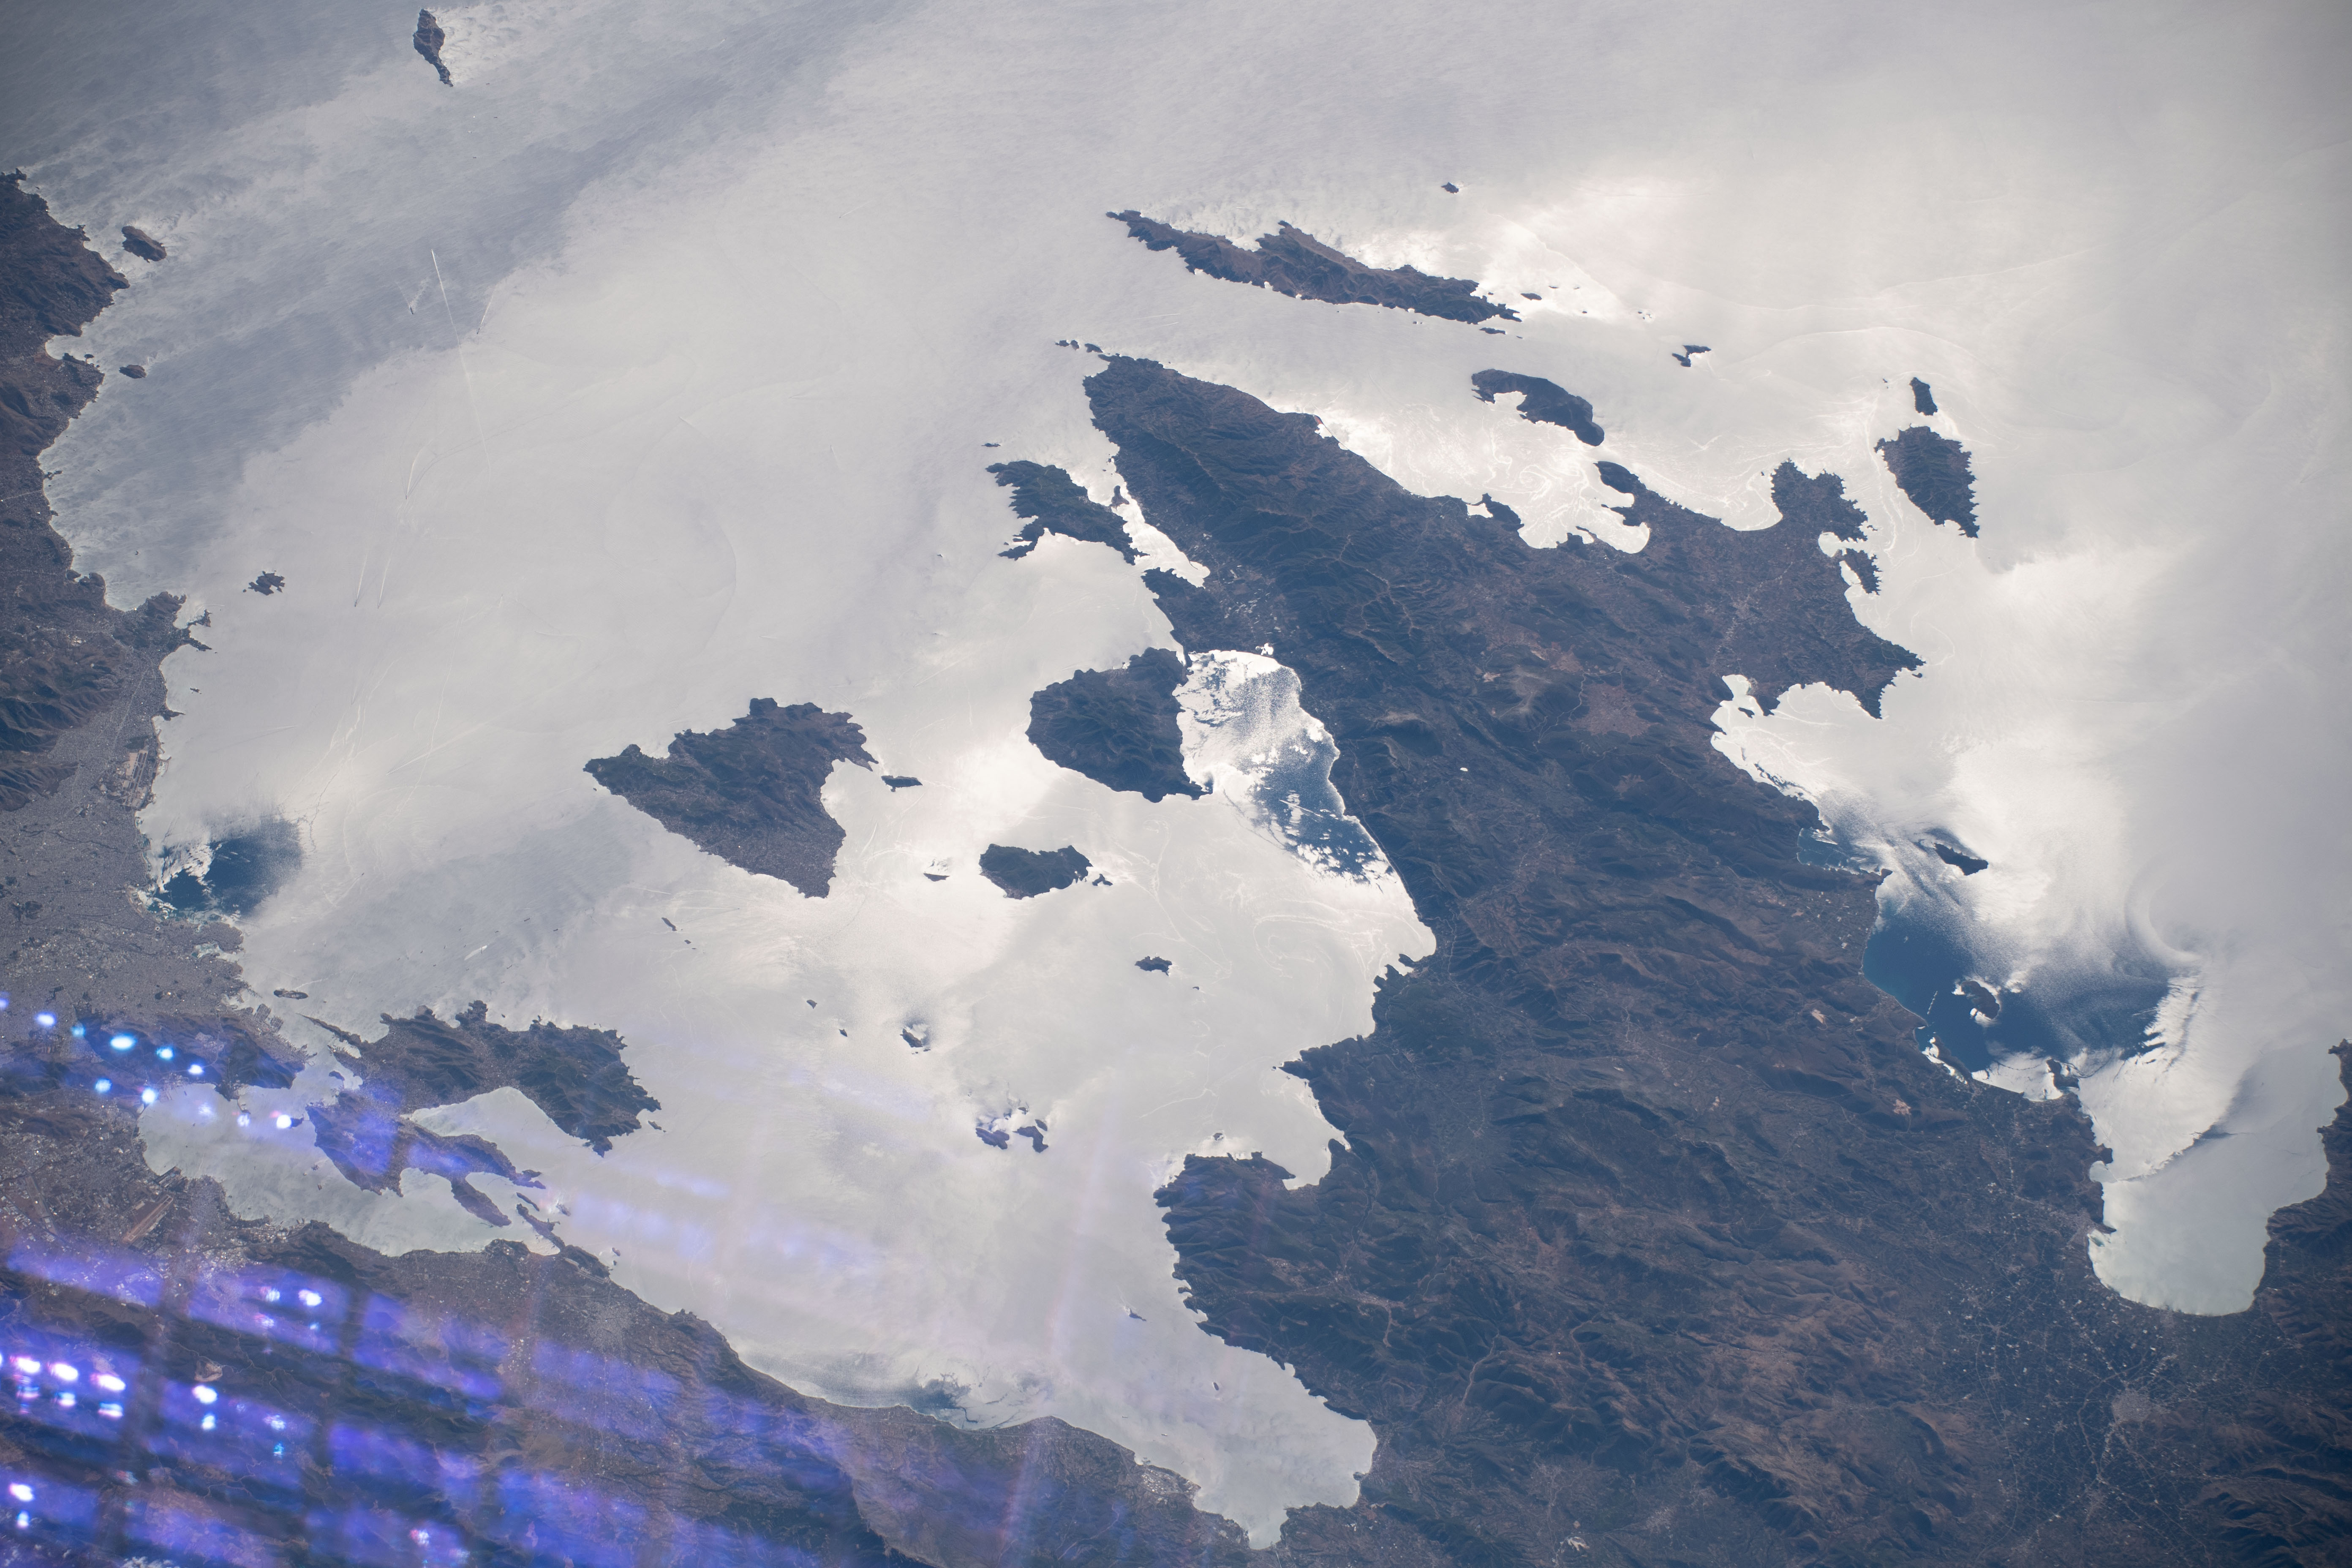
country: GREECE
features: PELOPONNISOS DYTIKI ELLADA KE LONIO, AIGINA
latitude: 37.6
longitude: 23.3
